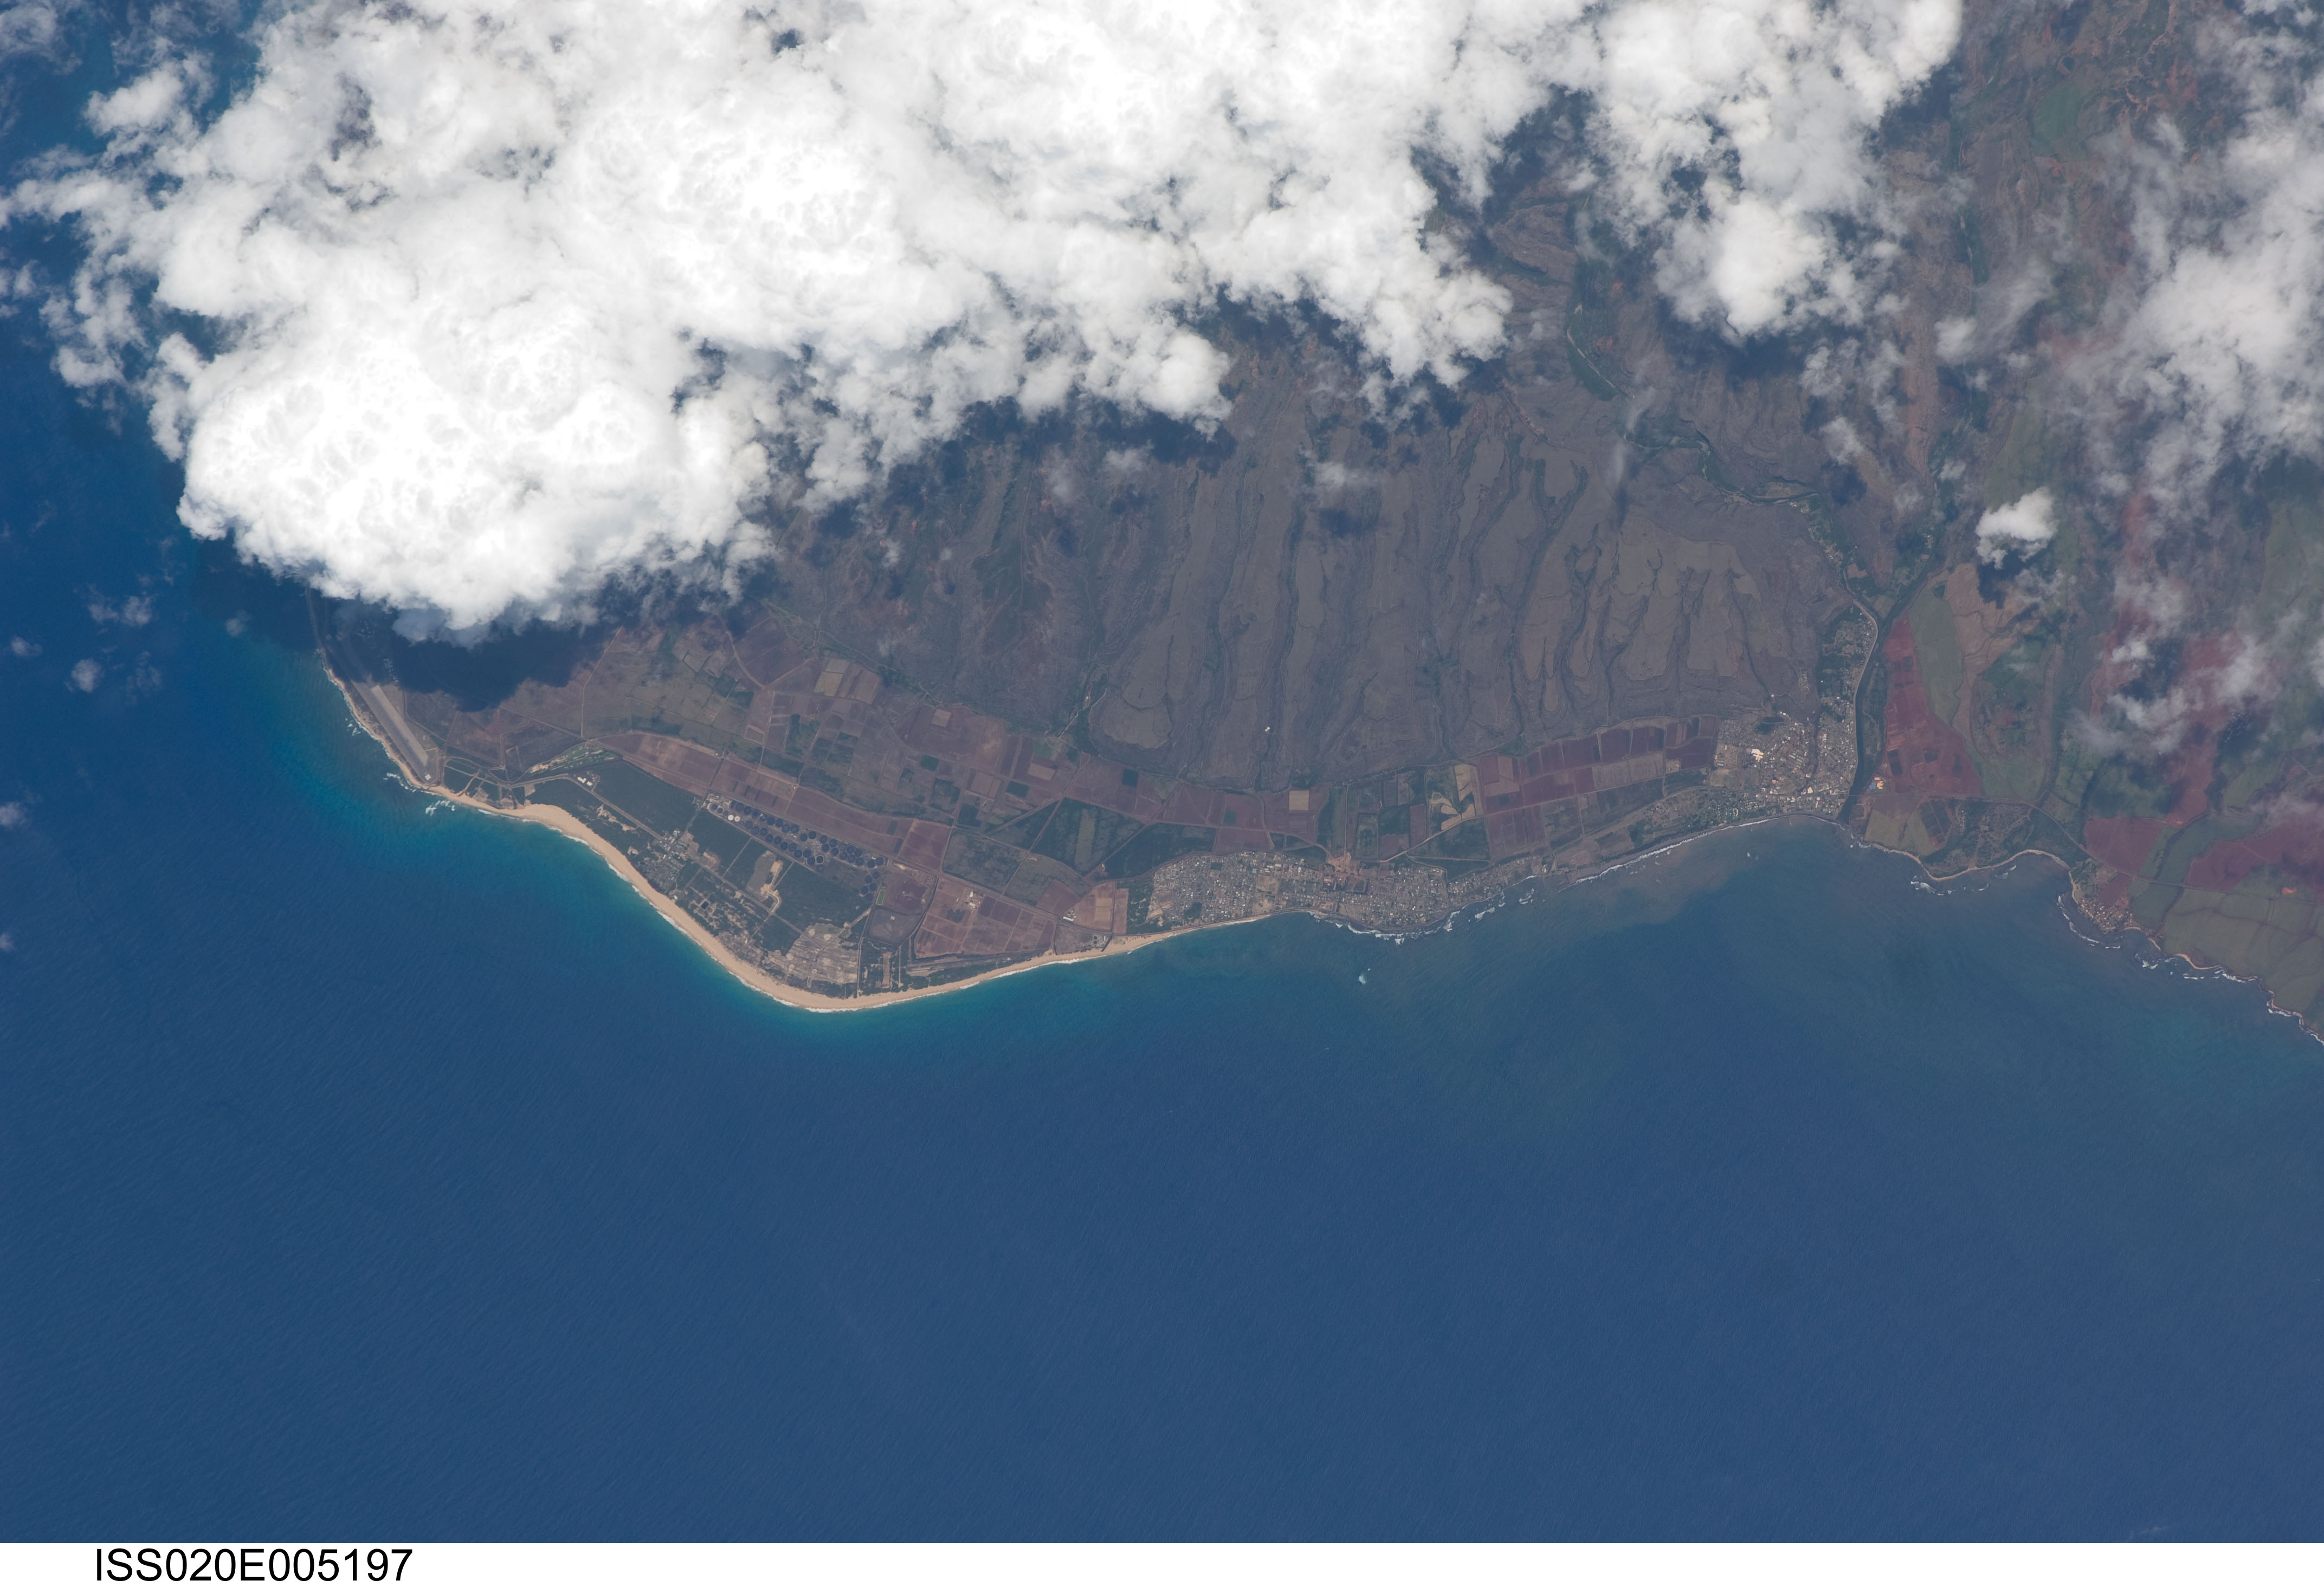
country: USA-HAWAII
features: SW. KAUAI ISLAND, KEKAHA, RAVINES, AGR.
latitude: 22.0
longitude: -159.7
